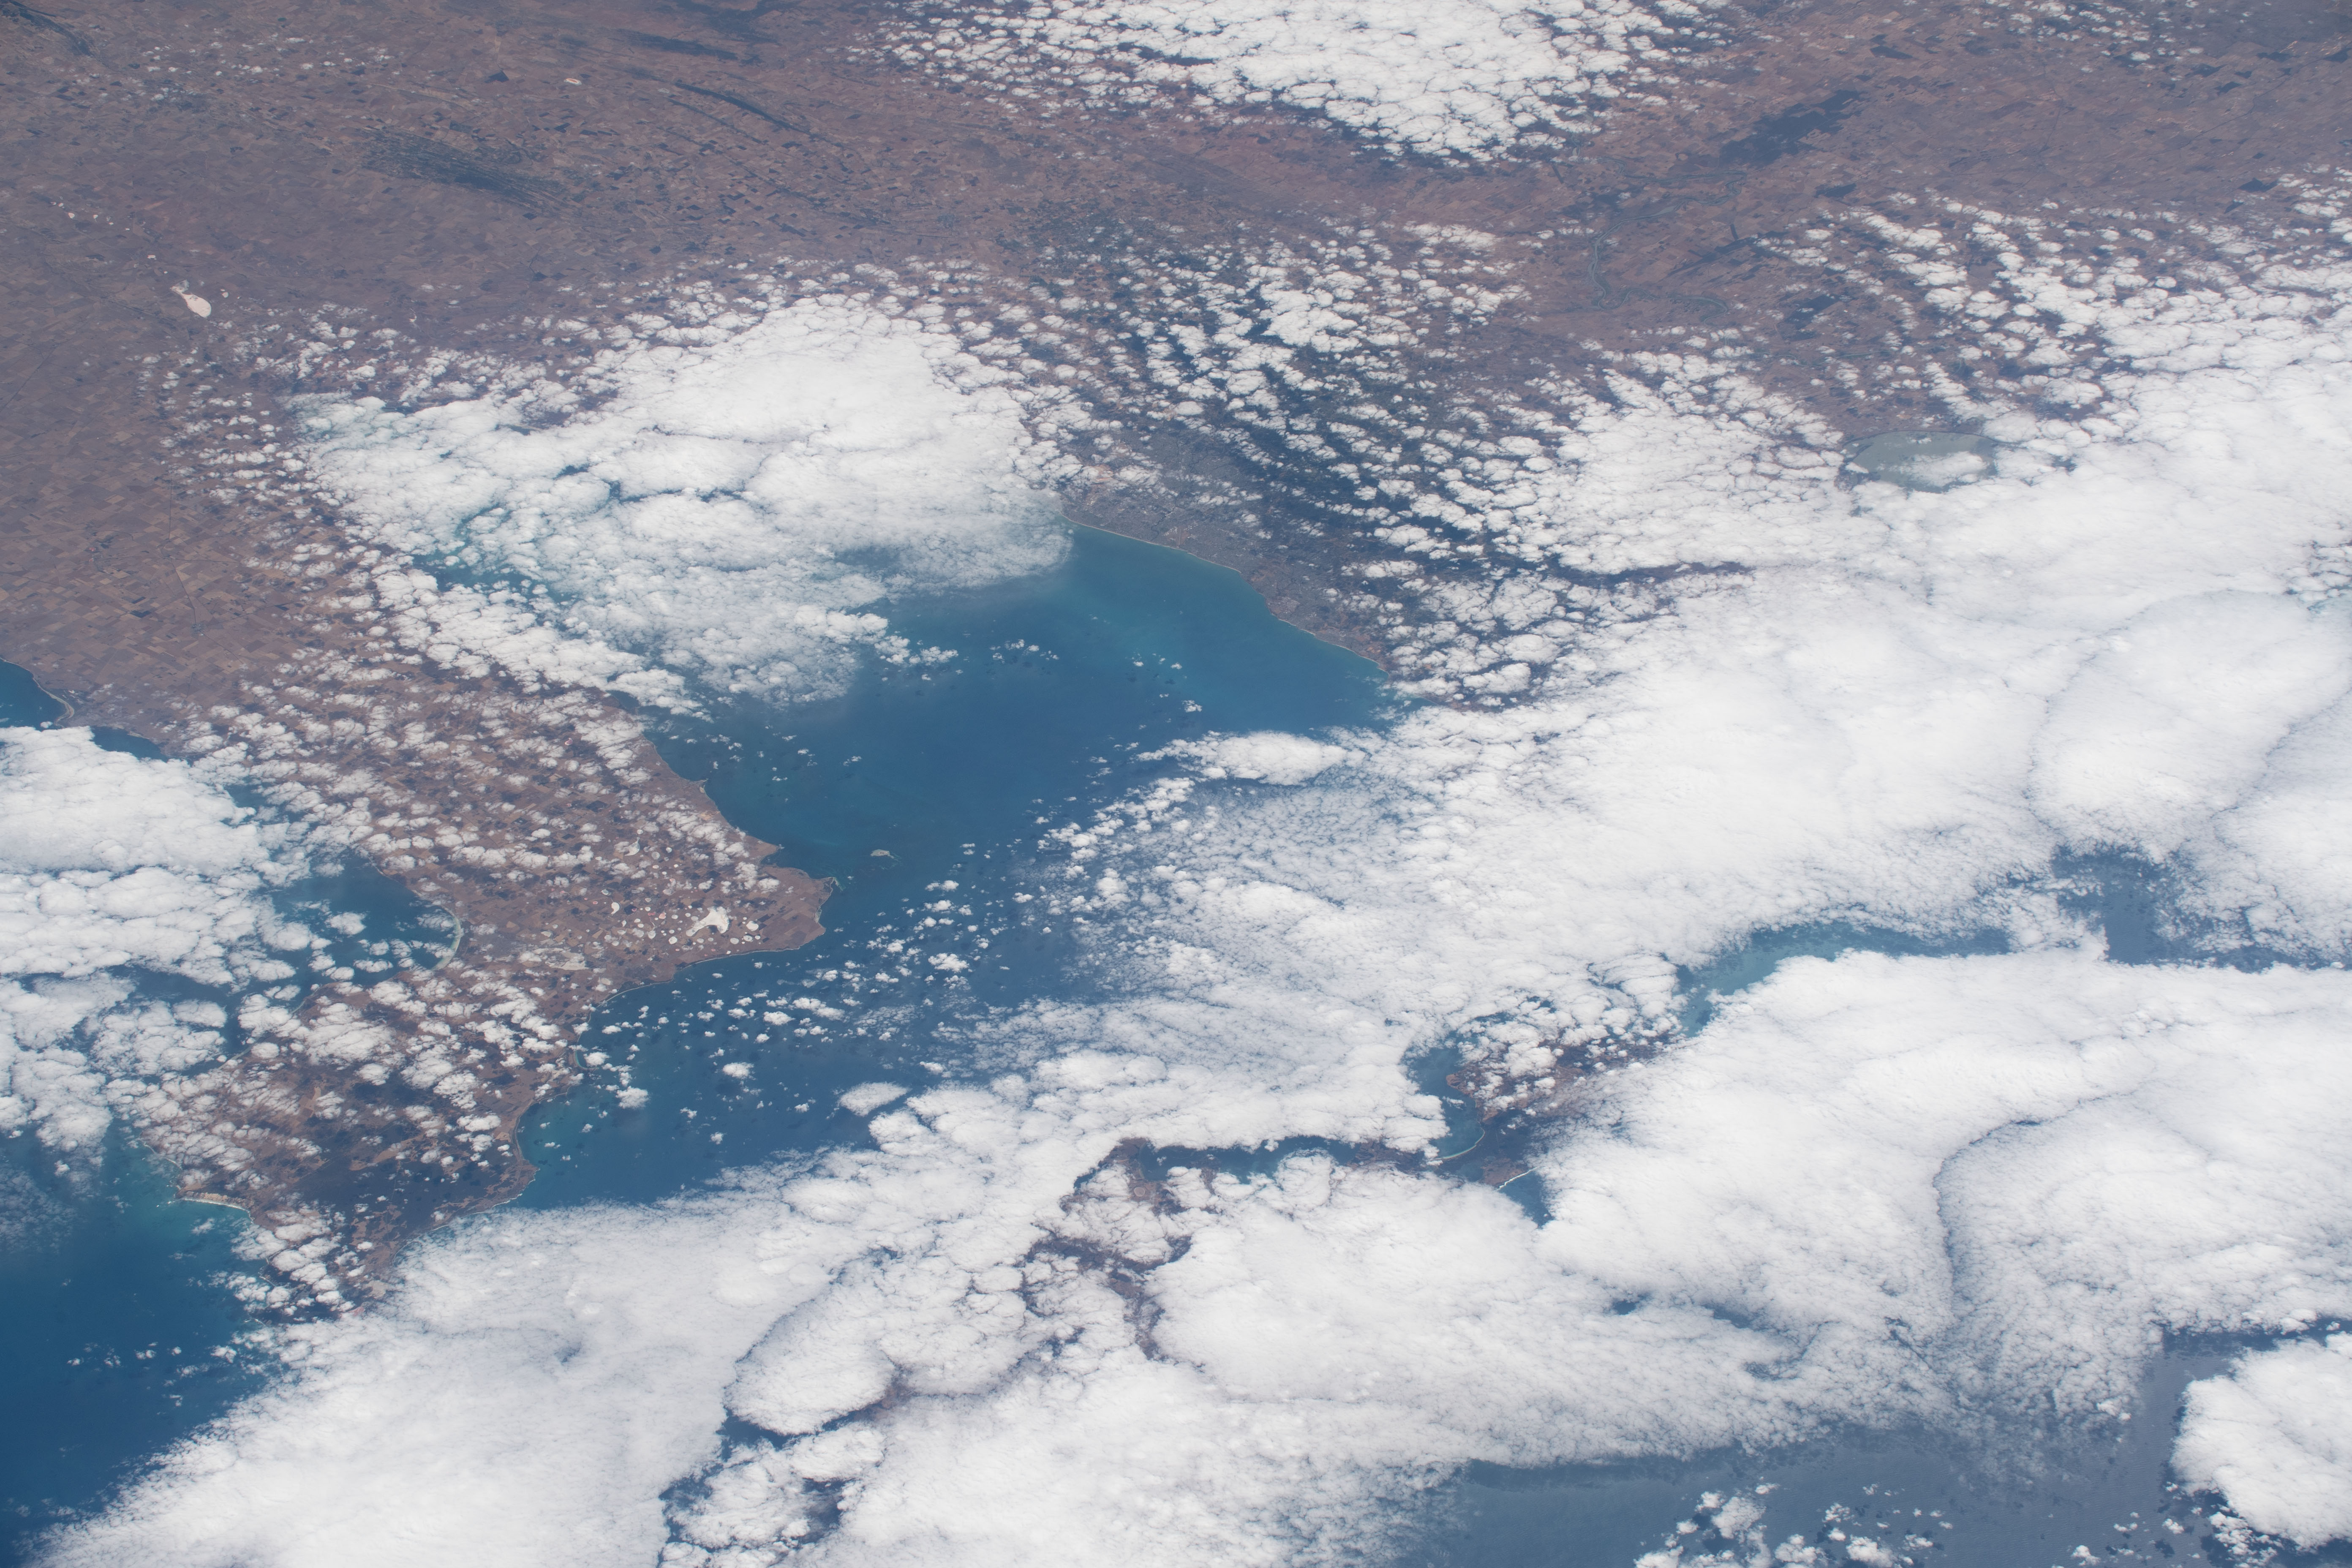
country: AUSTRALIA-SA
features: SAINT VINCENT GULF, HARDWICKE BAY, YORKE PENINSULA
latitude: -35.1
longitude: 138.4
